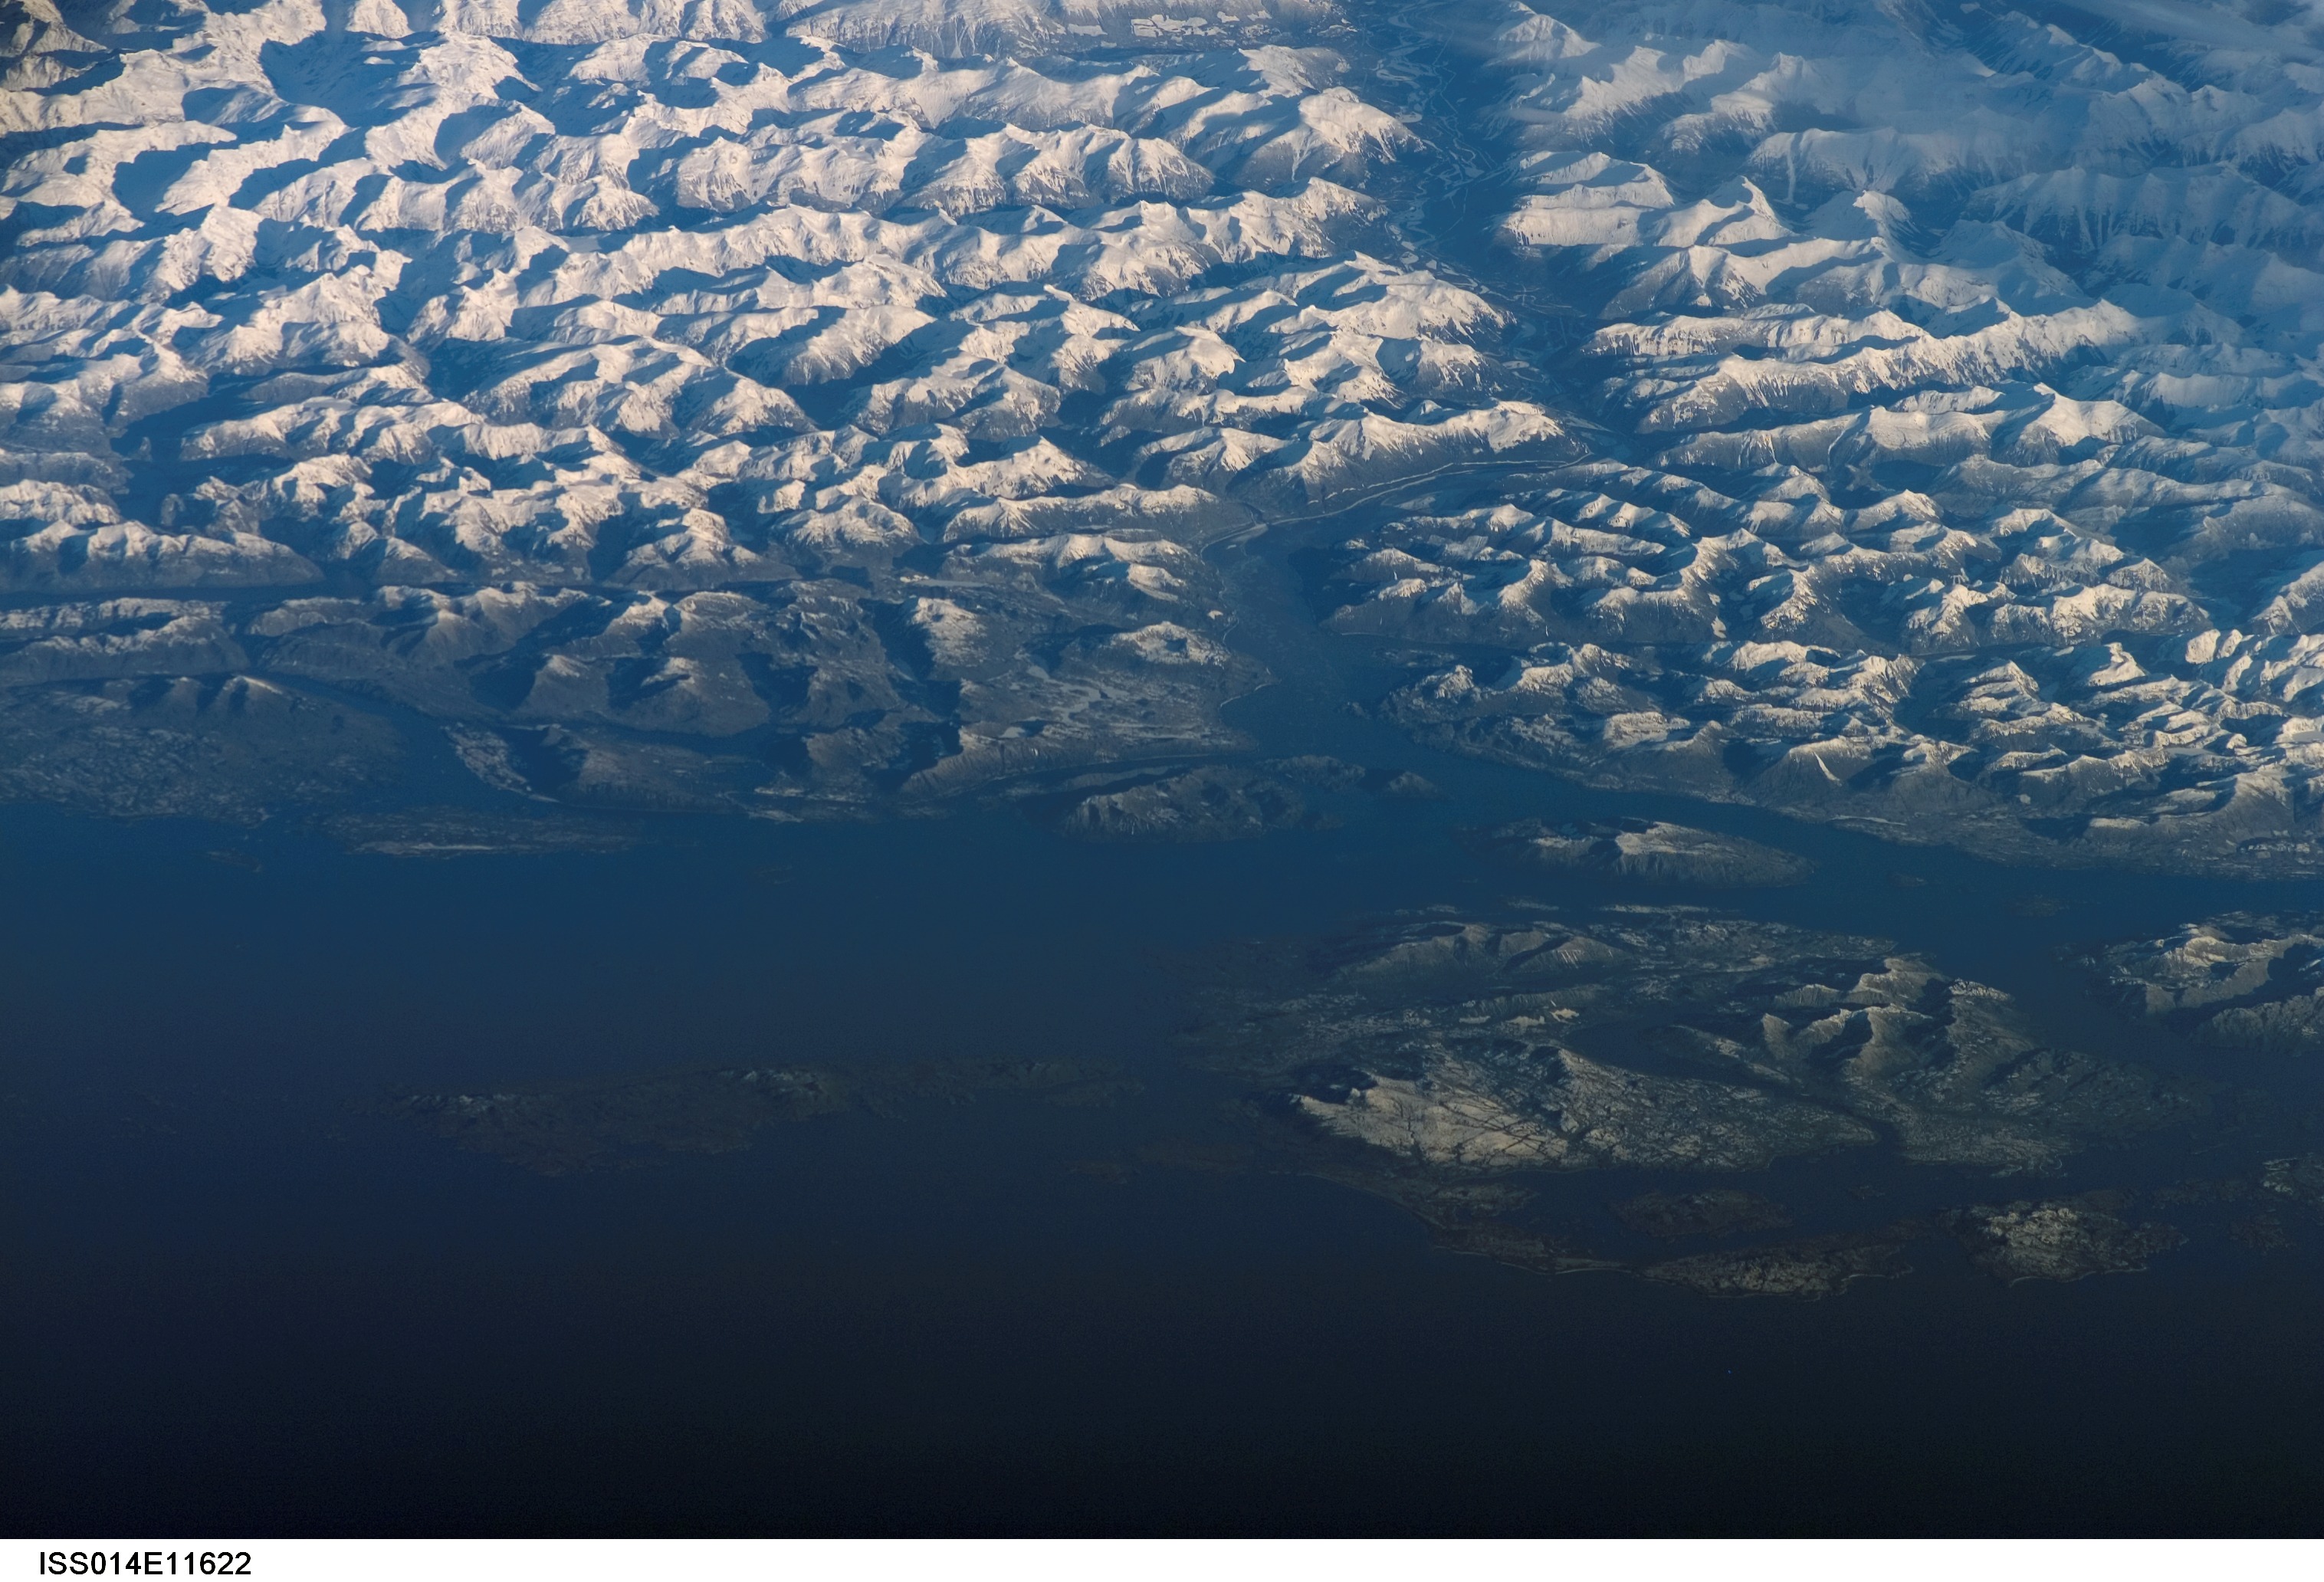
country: CANADA-BC
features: PRINCE RUPERT AREA, PORCHER I.
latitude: 54.1
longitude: -130.2
